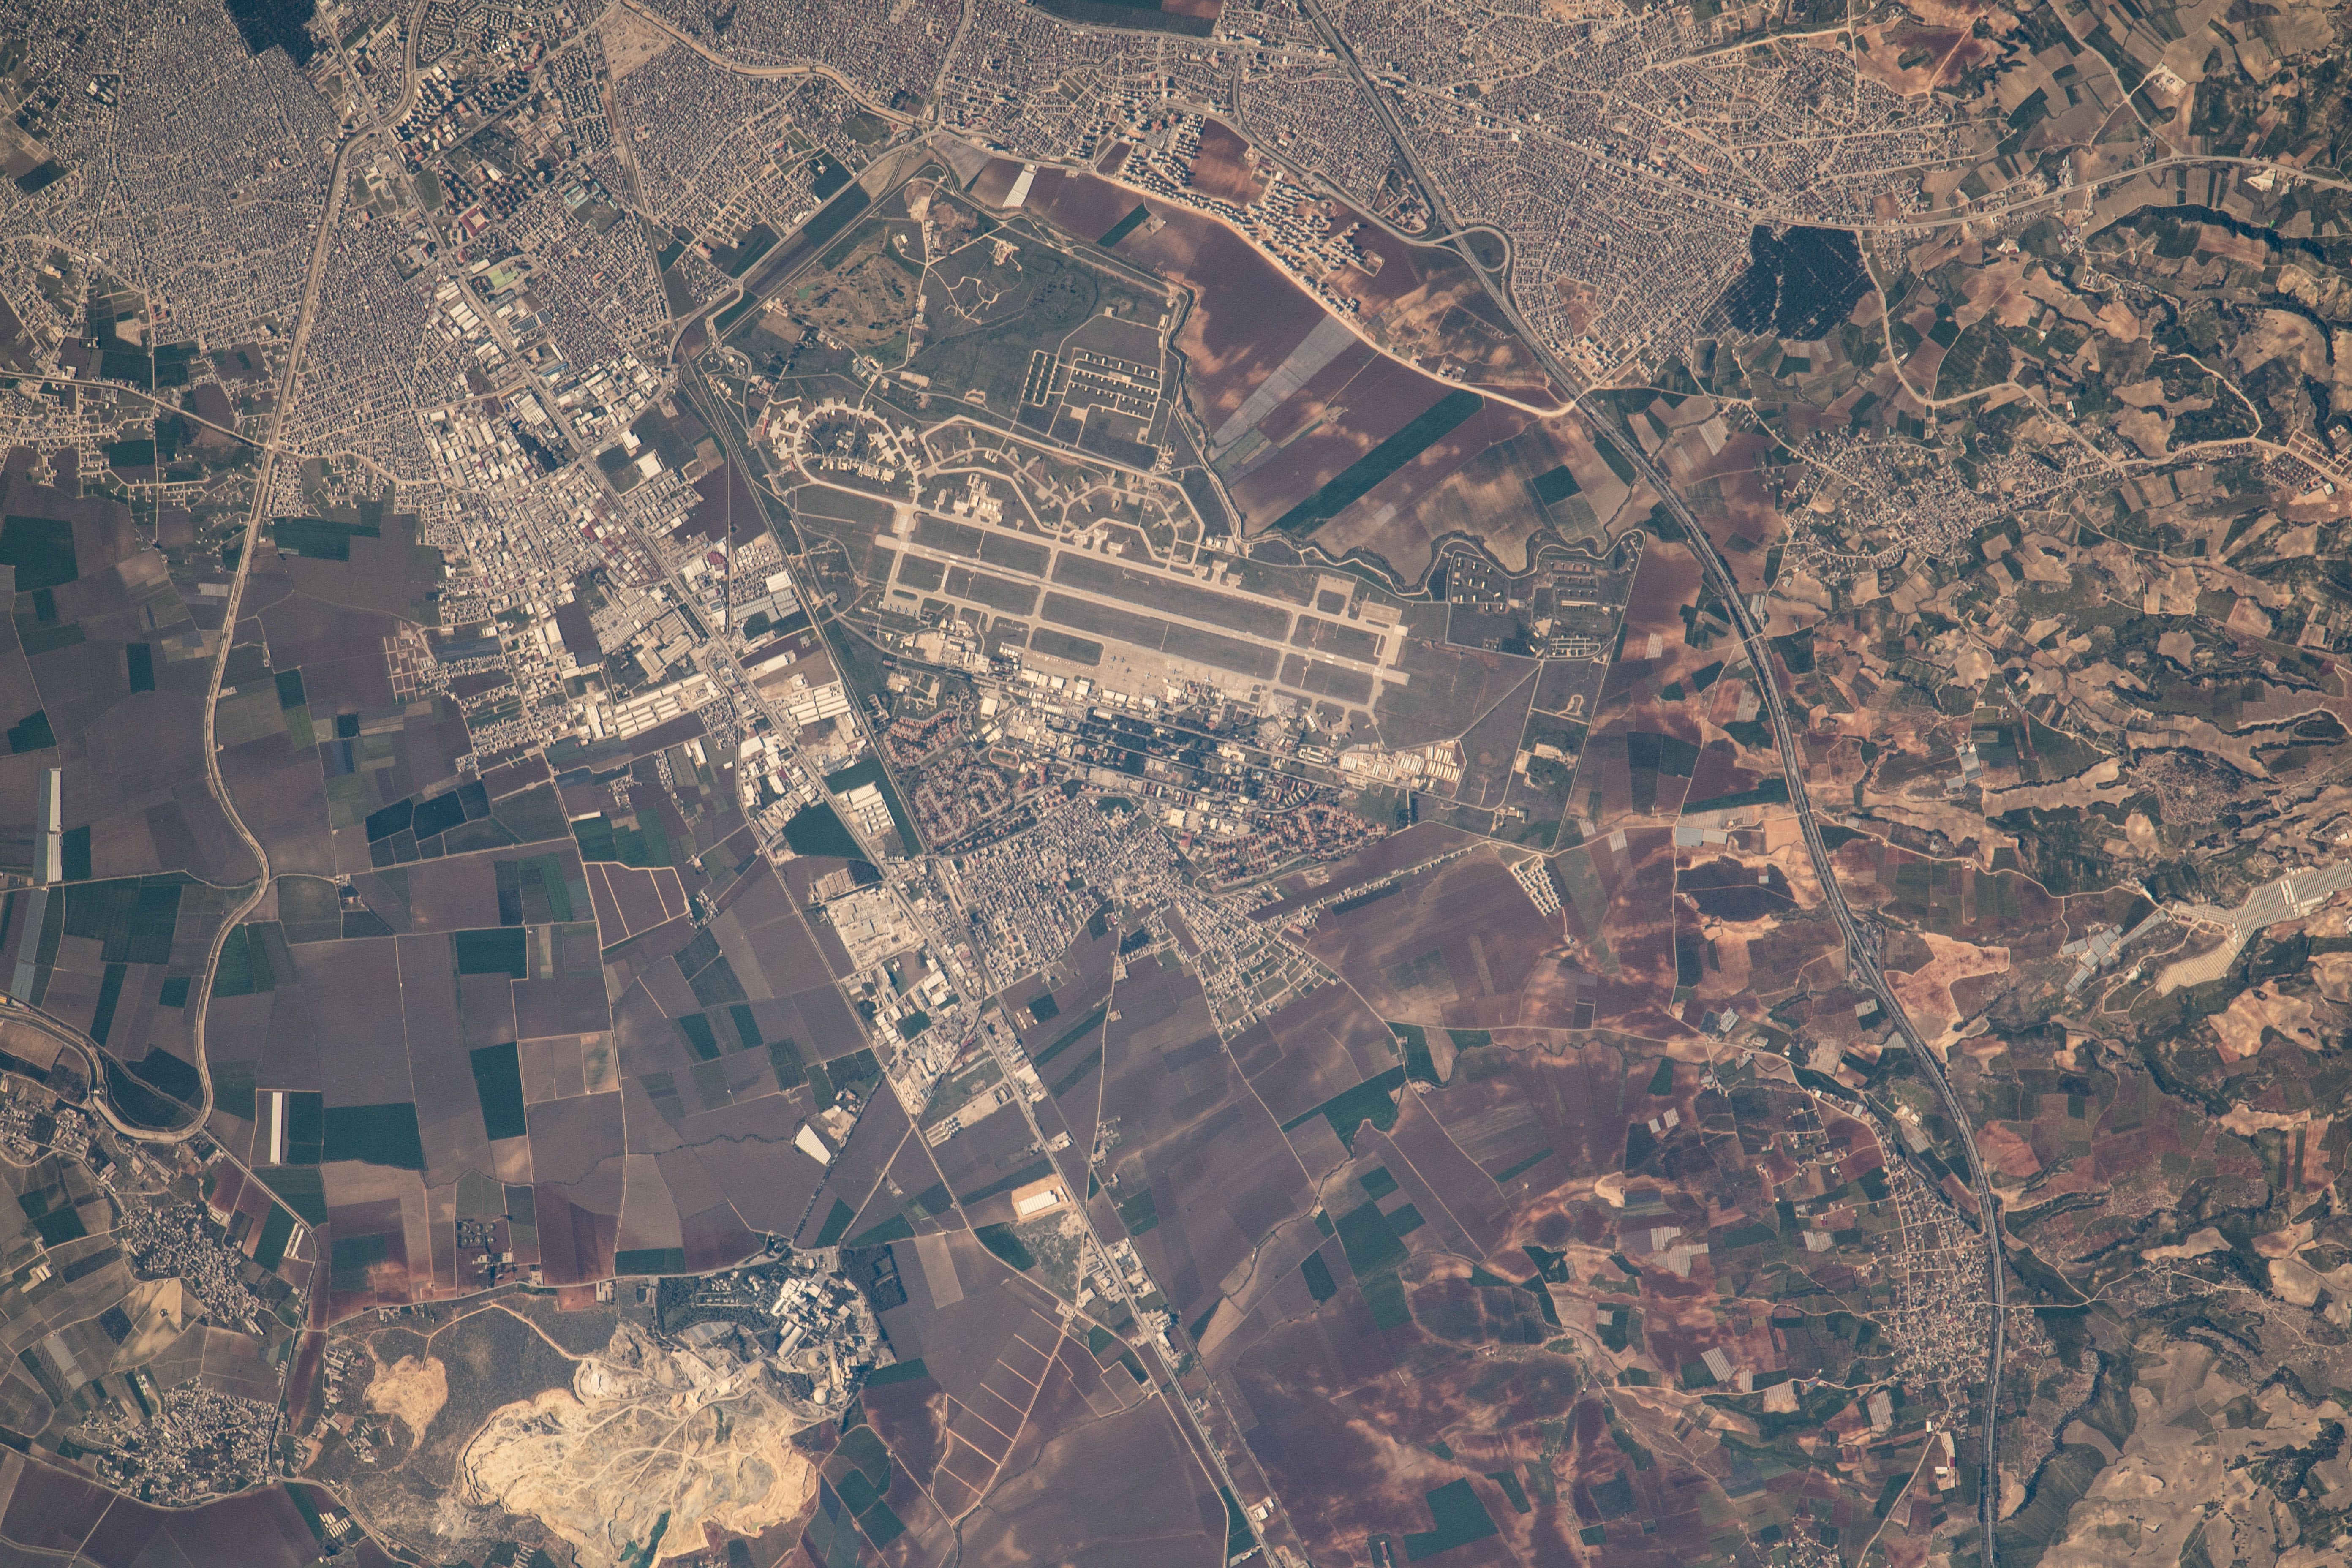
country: TURKEY
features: ADANA, INCIRLIK AIR BASE
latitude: 37.0
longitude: 35.4
